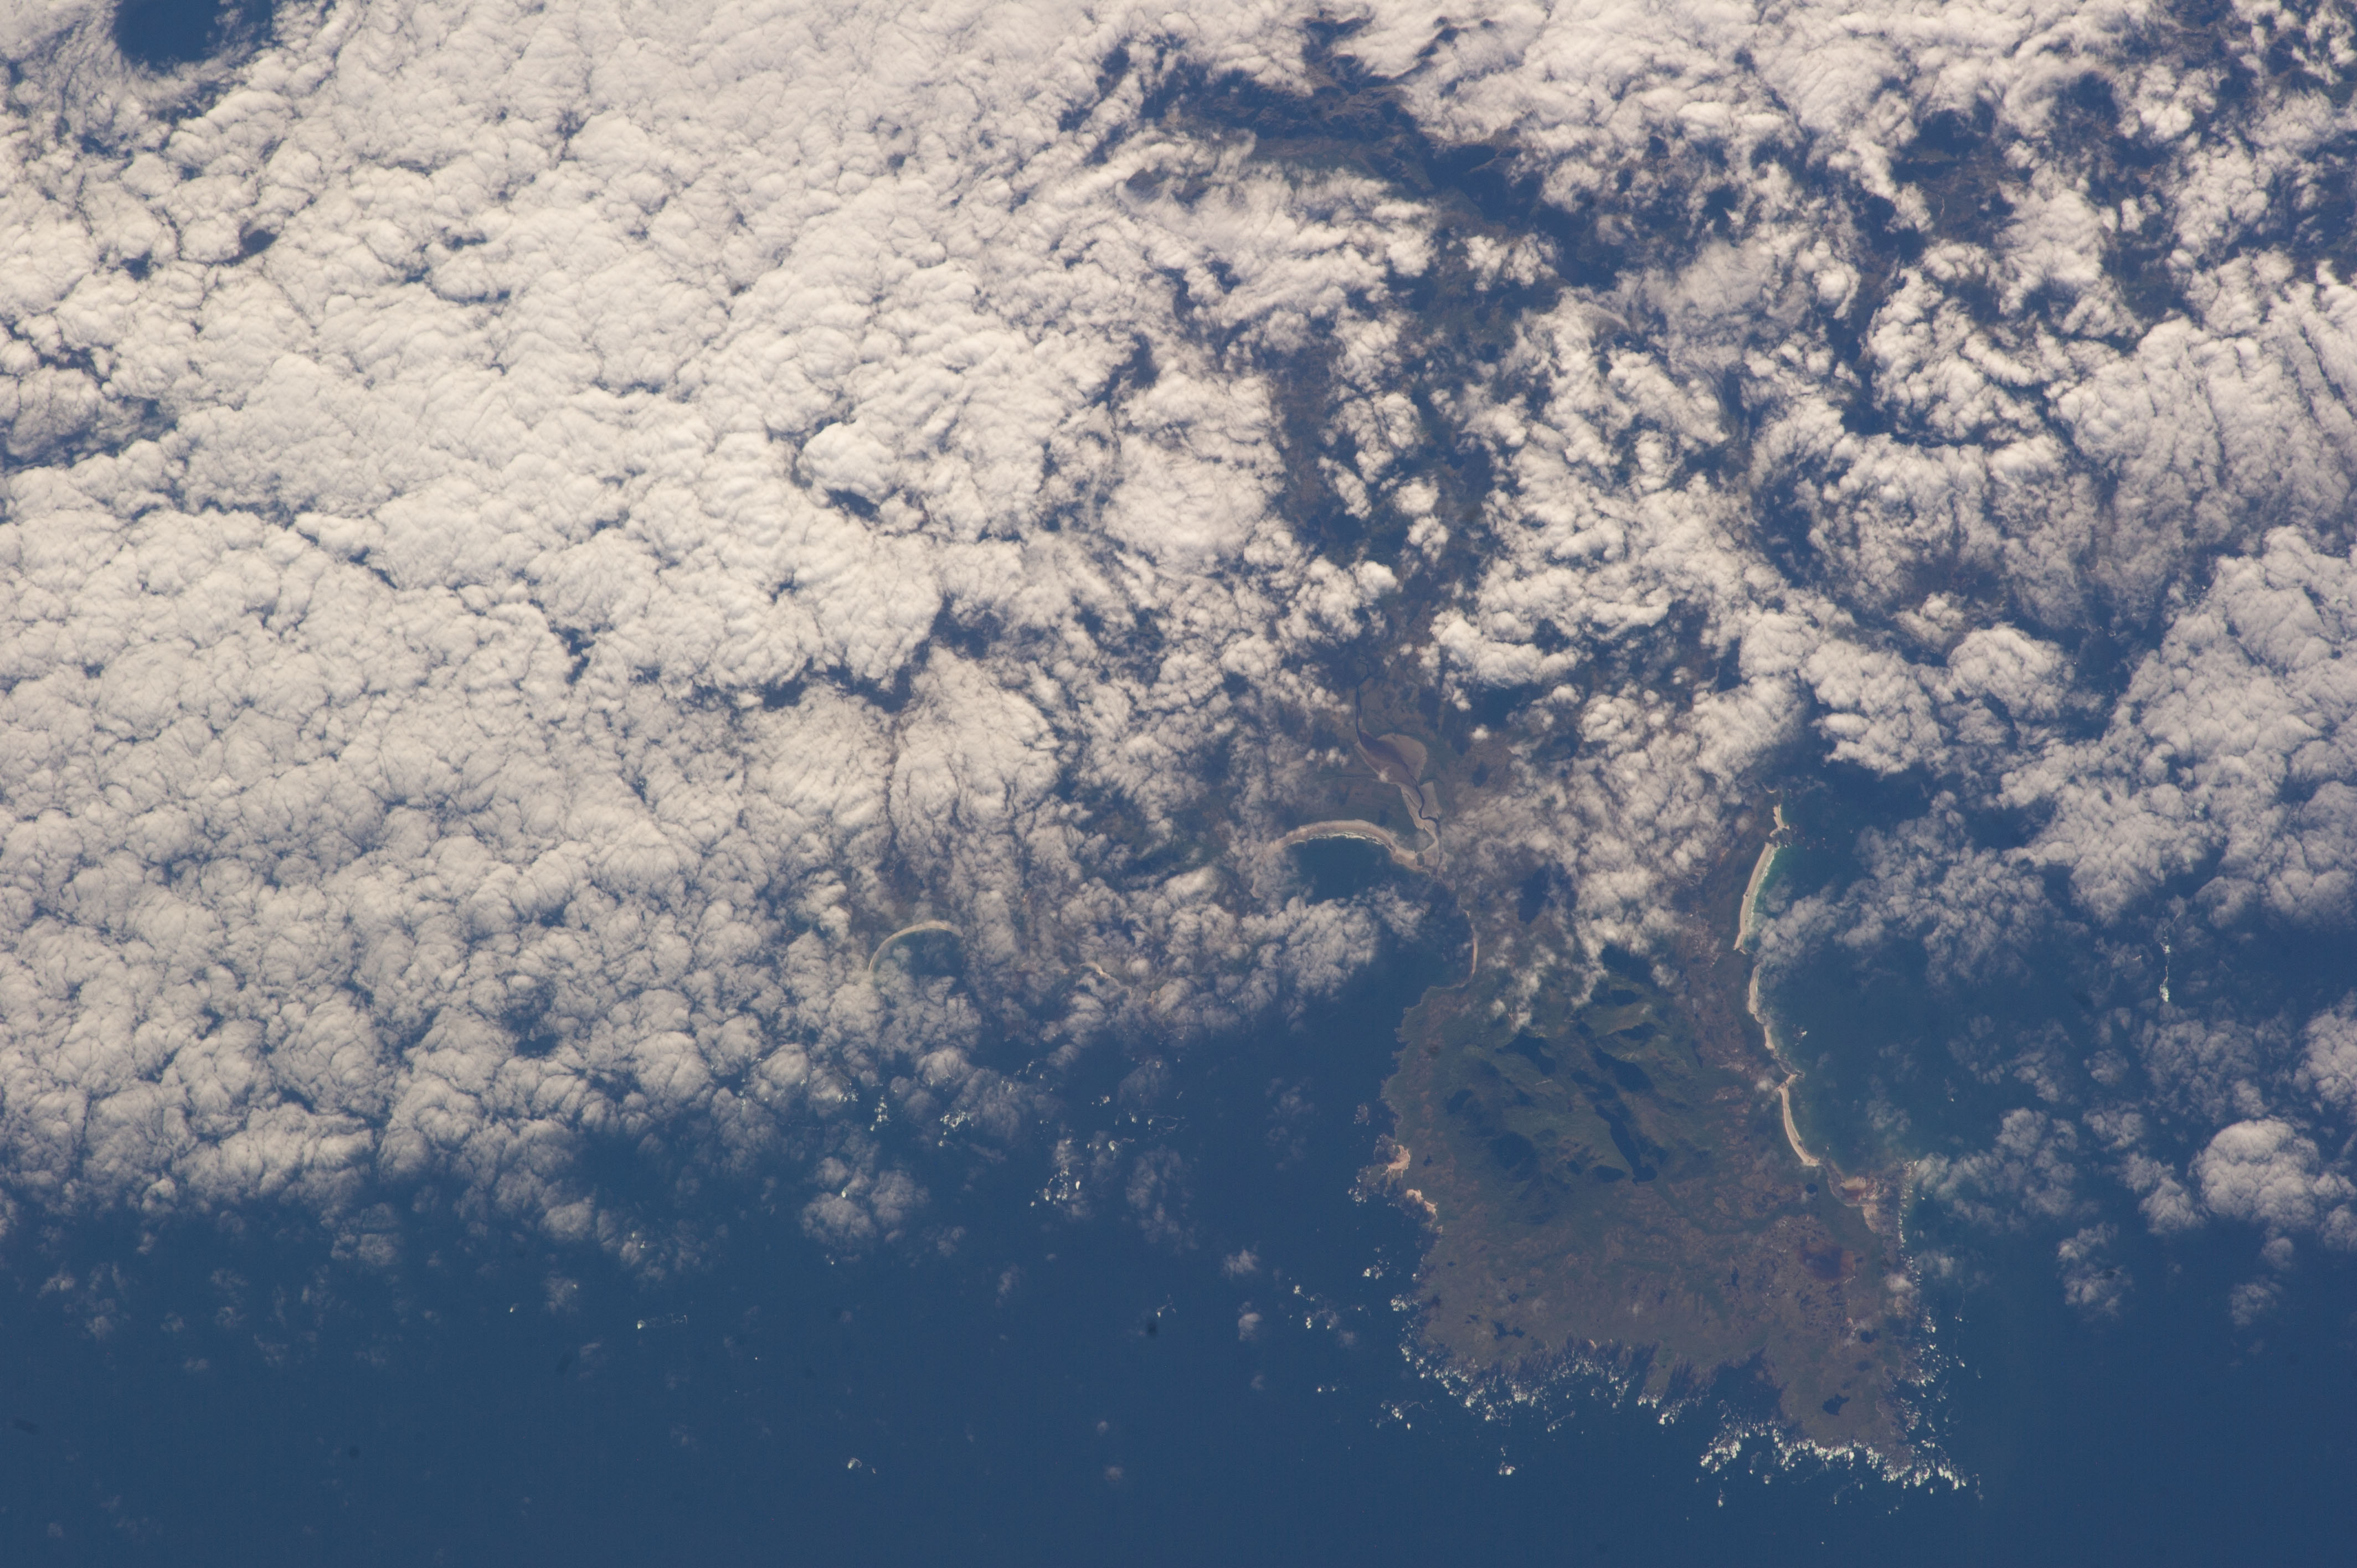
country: CHILE
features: MORNINGTON I., PACIFIC O., MTS., FOR., BEACHES, ICE
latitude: -49.7
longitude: -75.5
